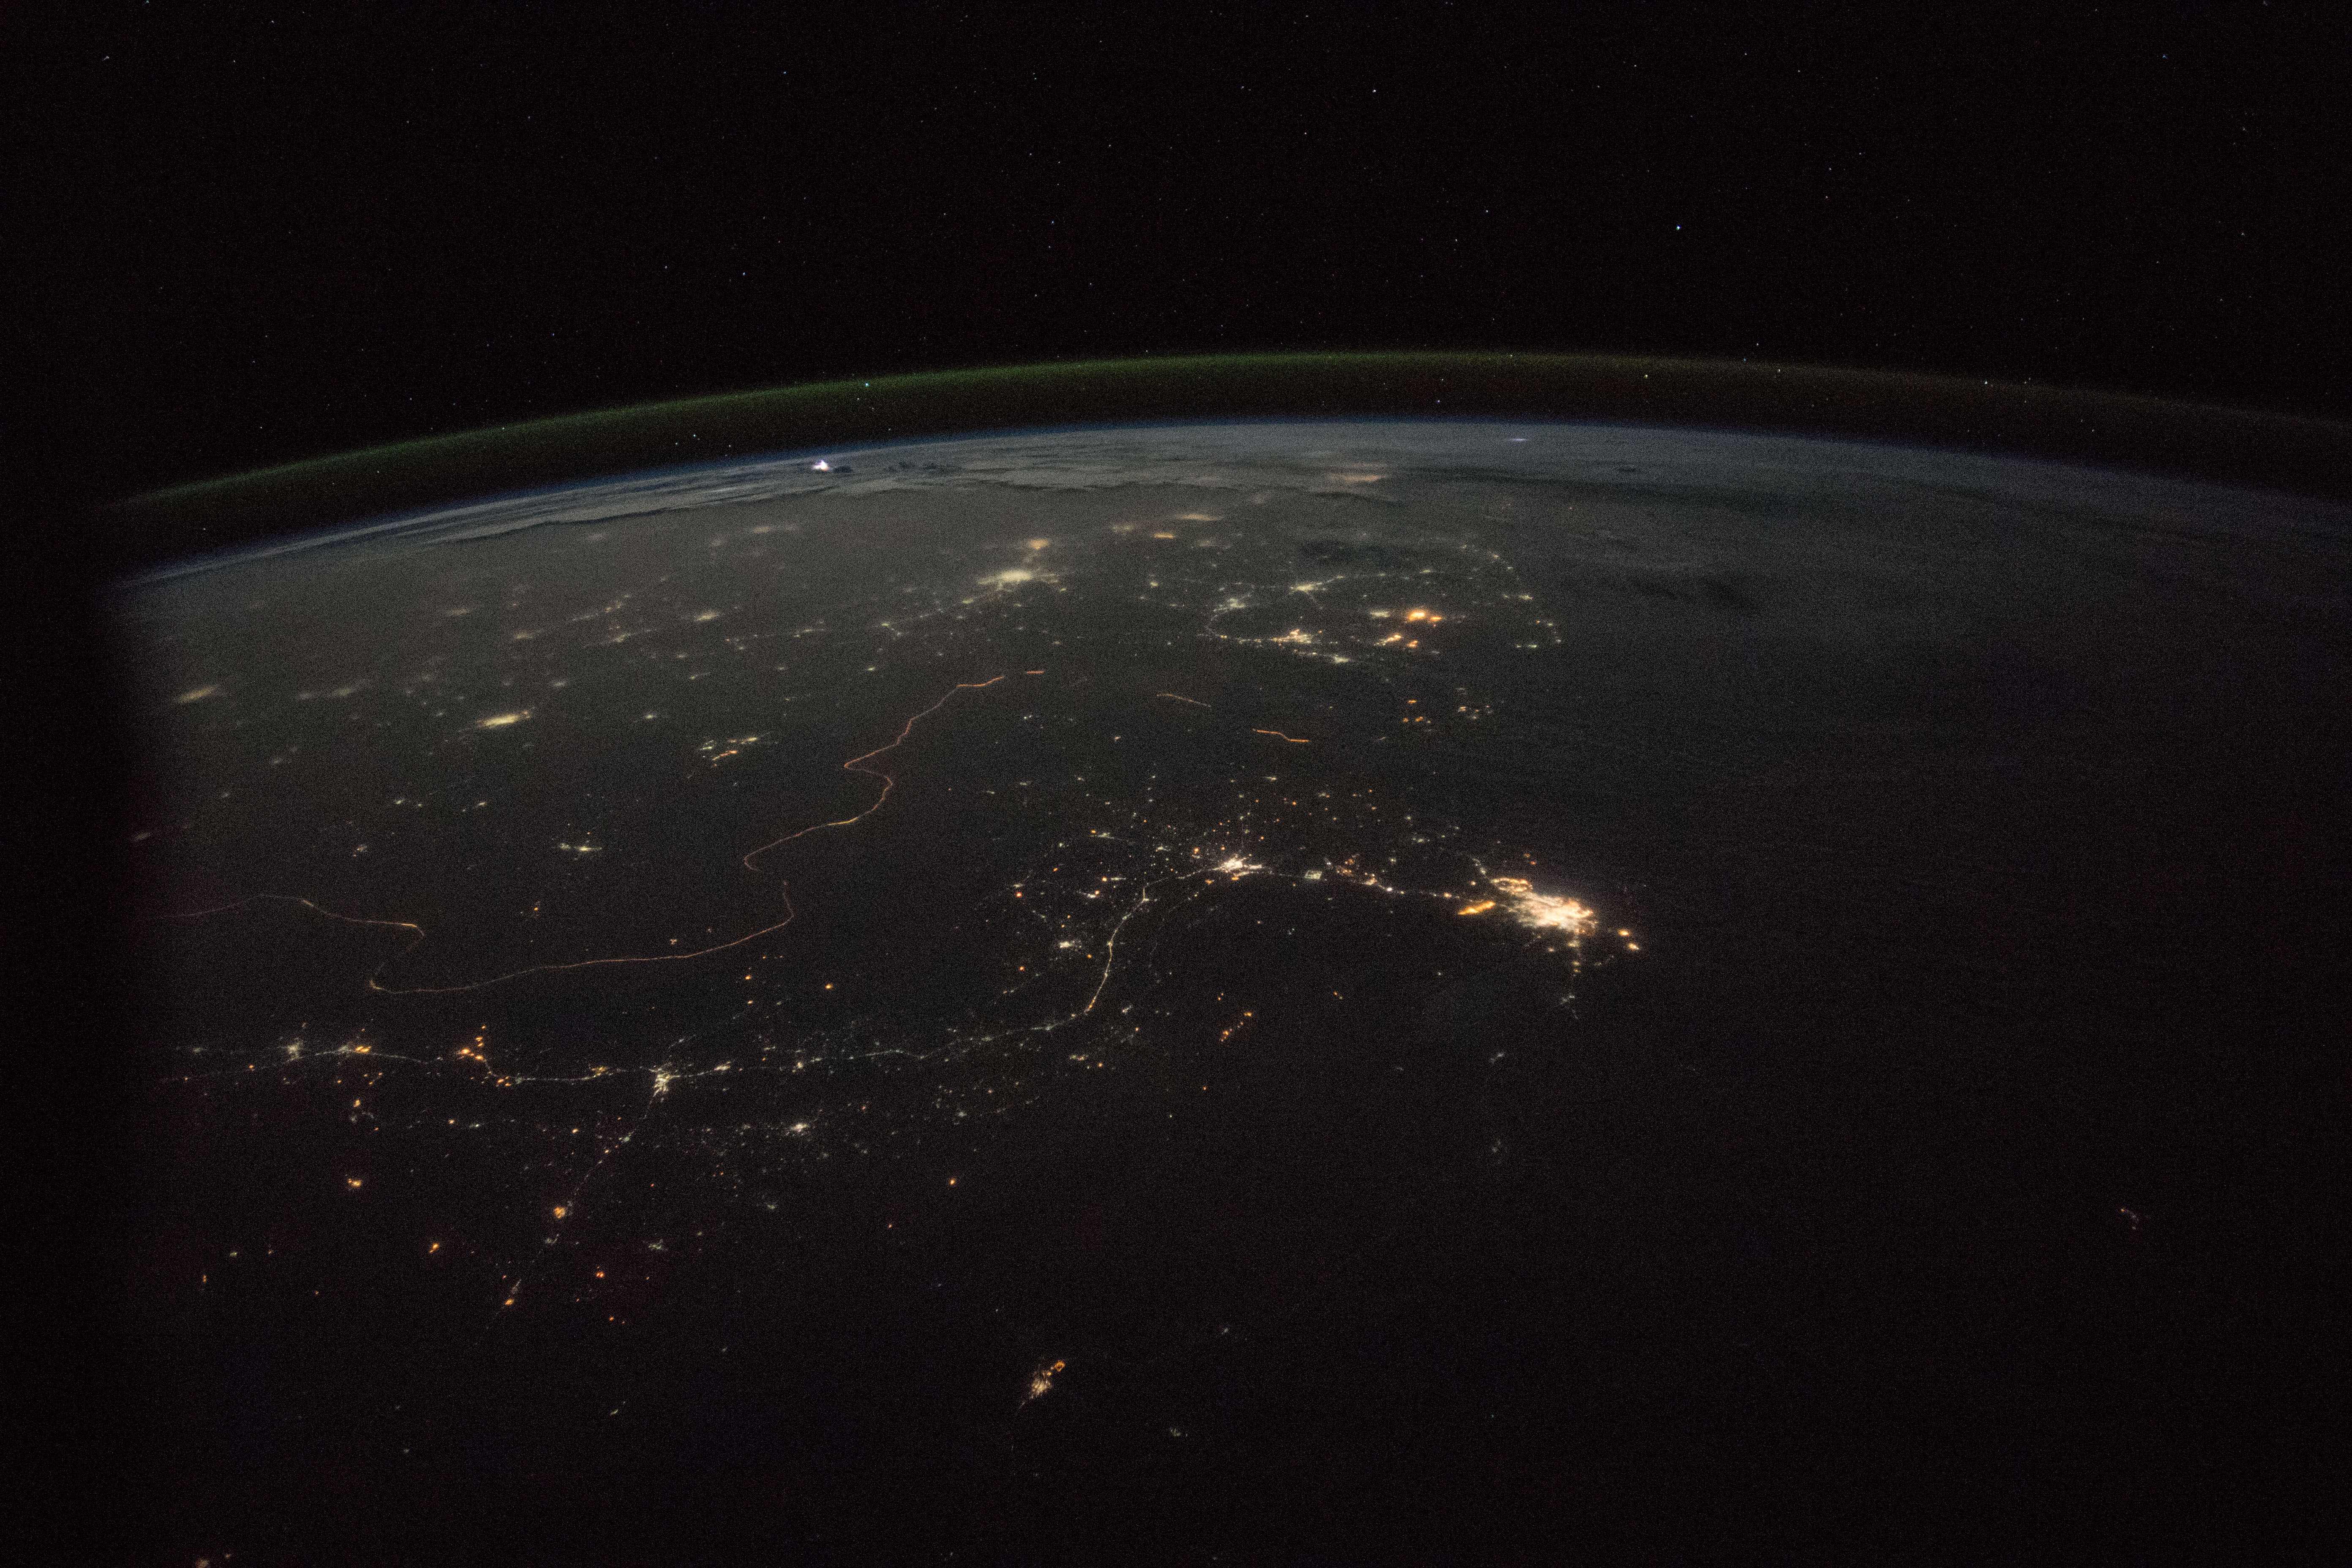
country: PAKISTAN
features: DARK EARTHOBS, KARACHI
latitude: 25.0
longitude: 68.5
